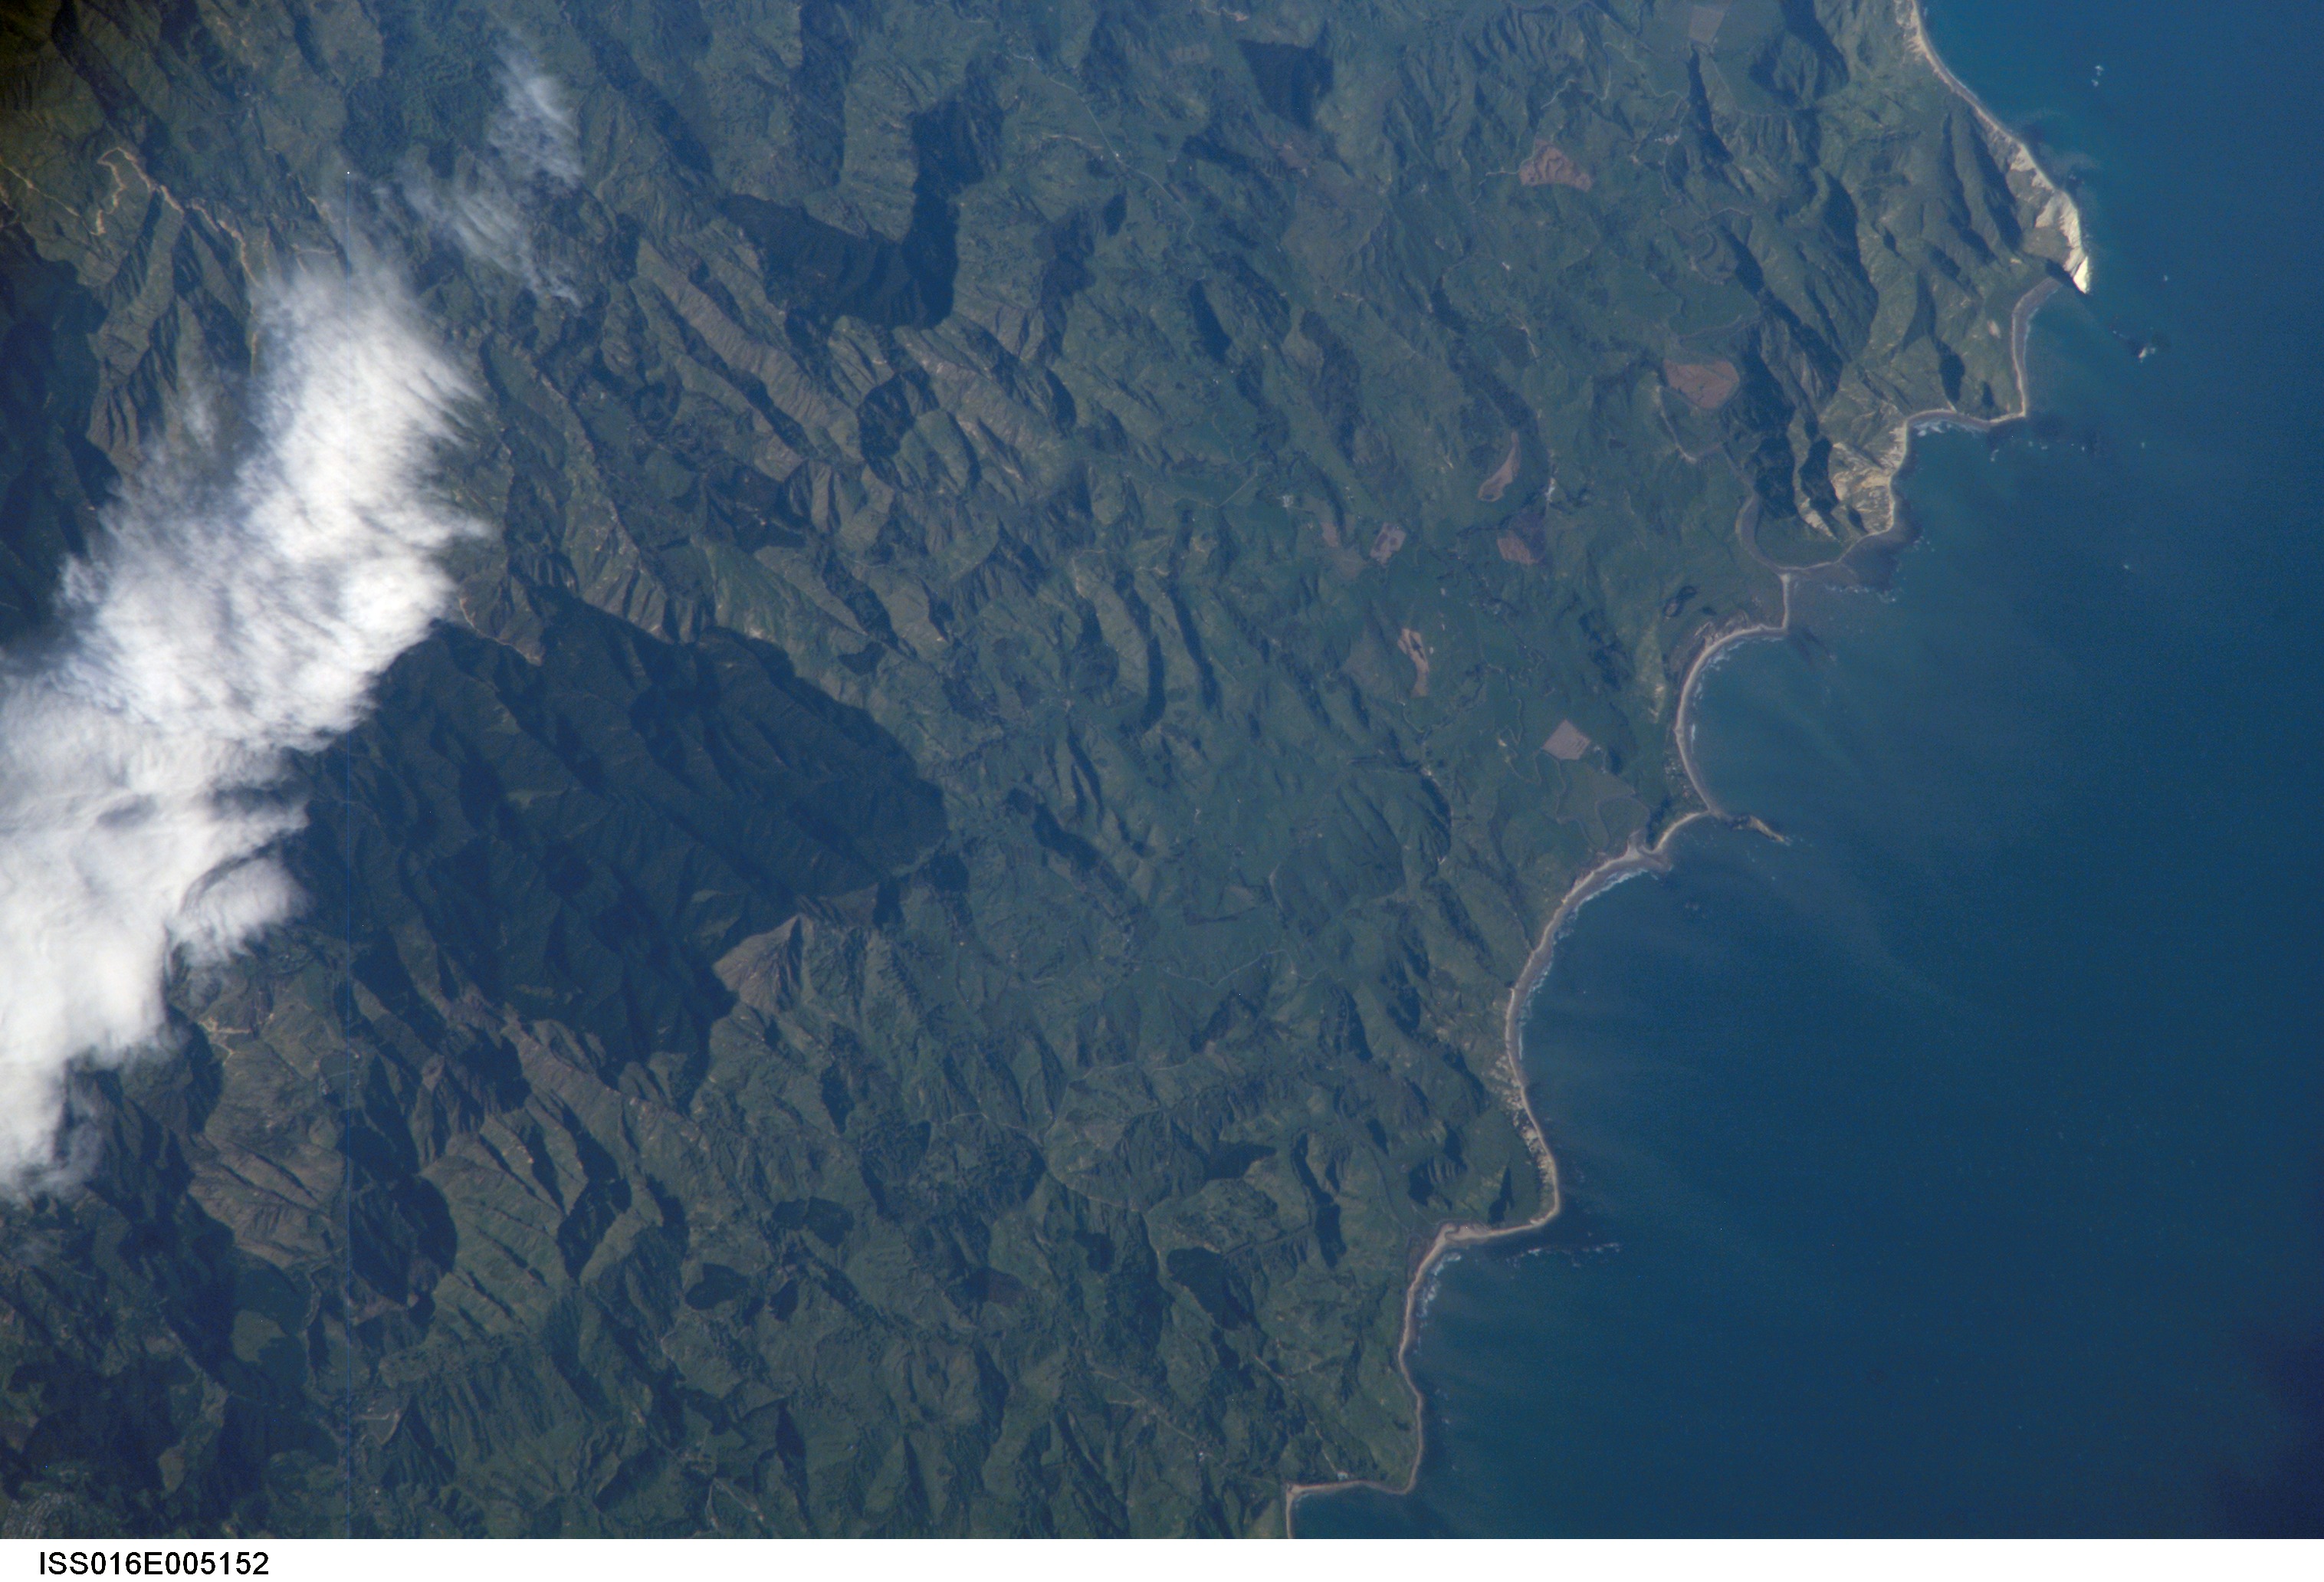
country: NEW ZEALAND-NI
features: WHANGARA, PACIFIC OCEAN
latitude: -38.5
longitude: 178.2
